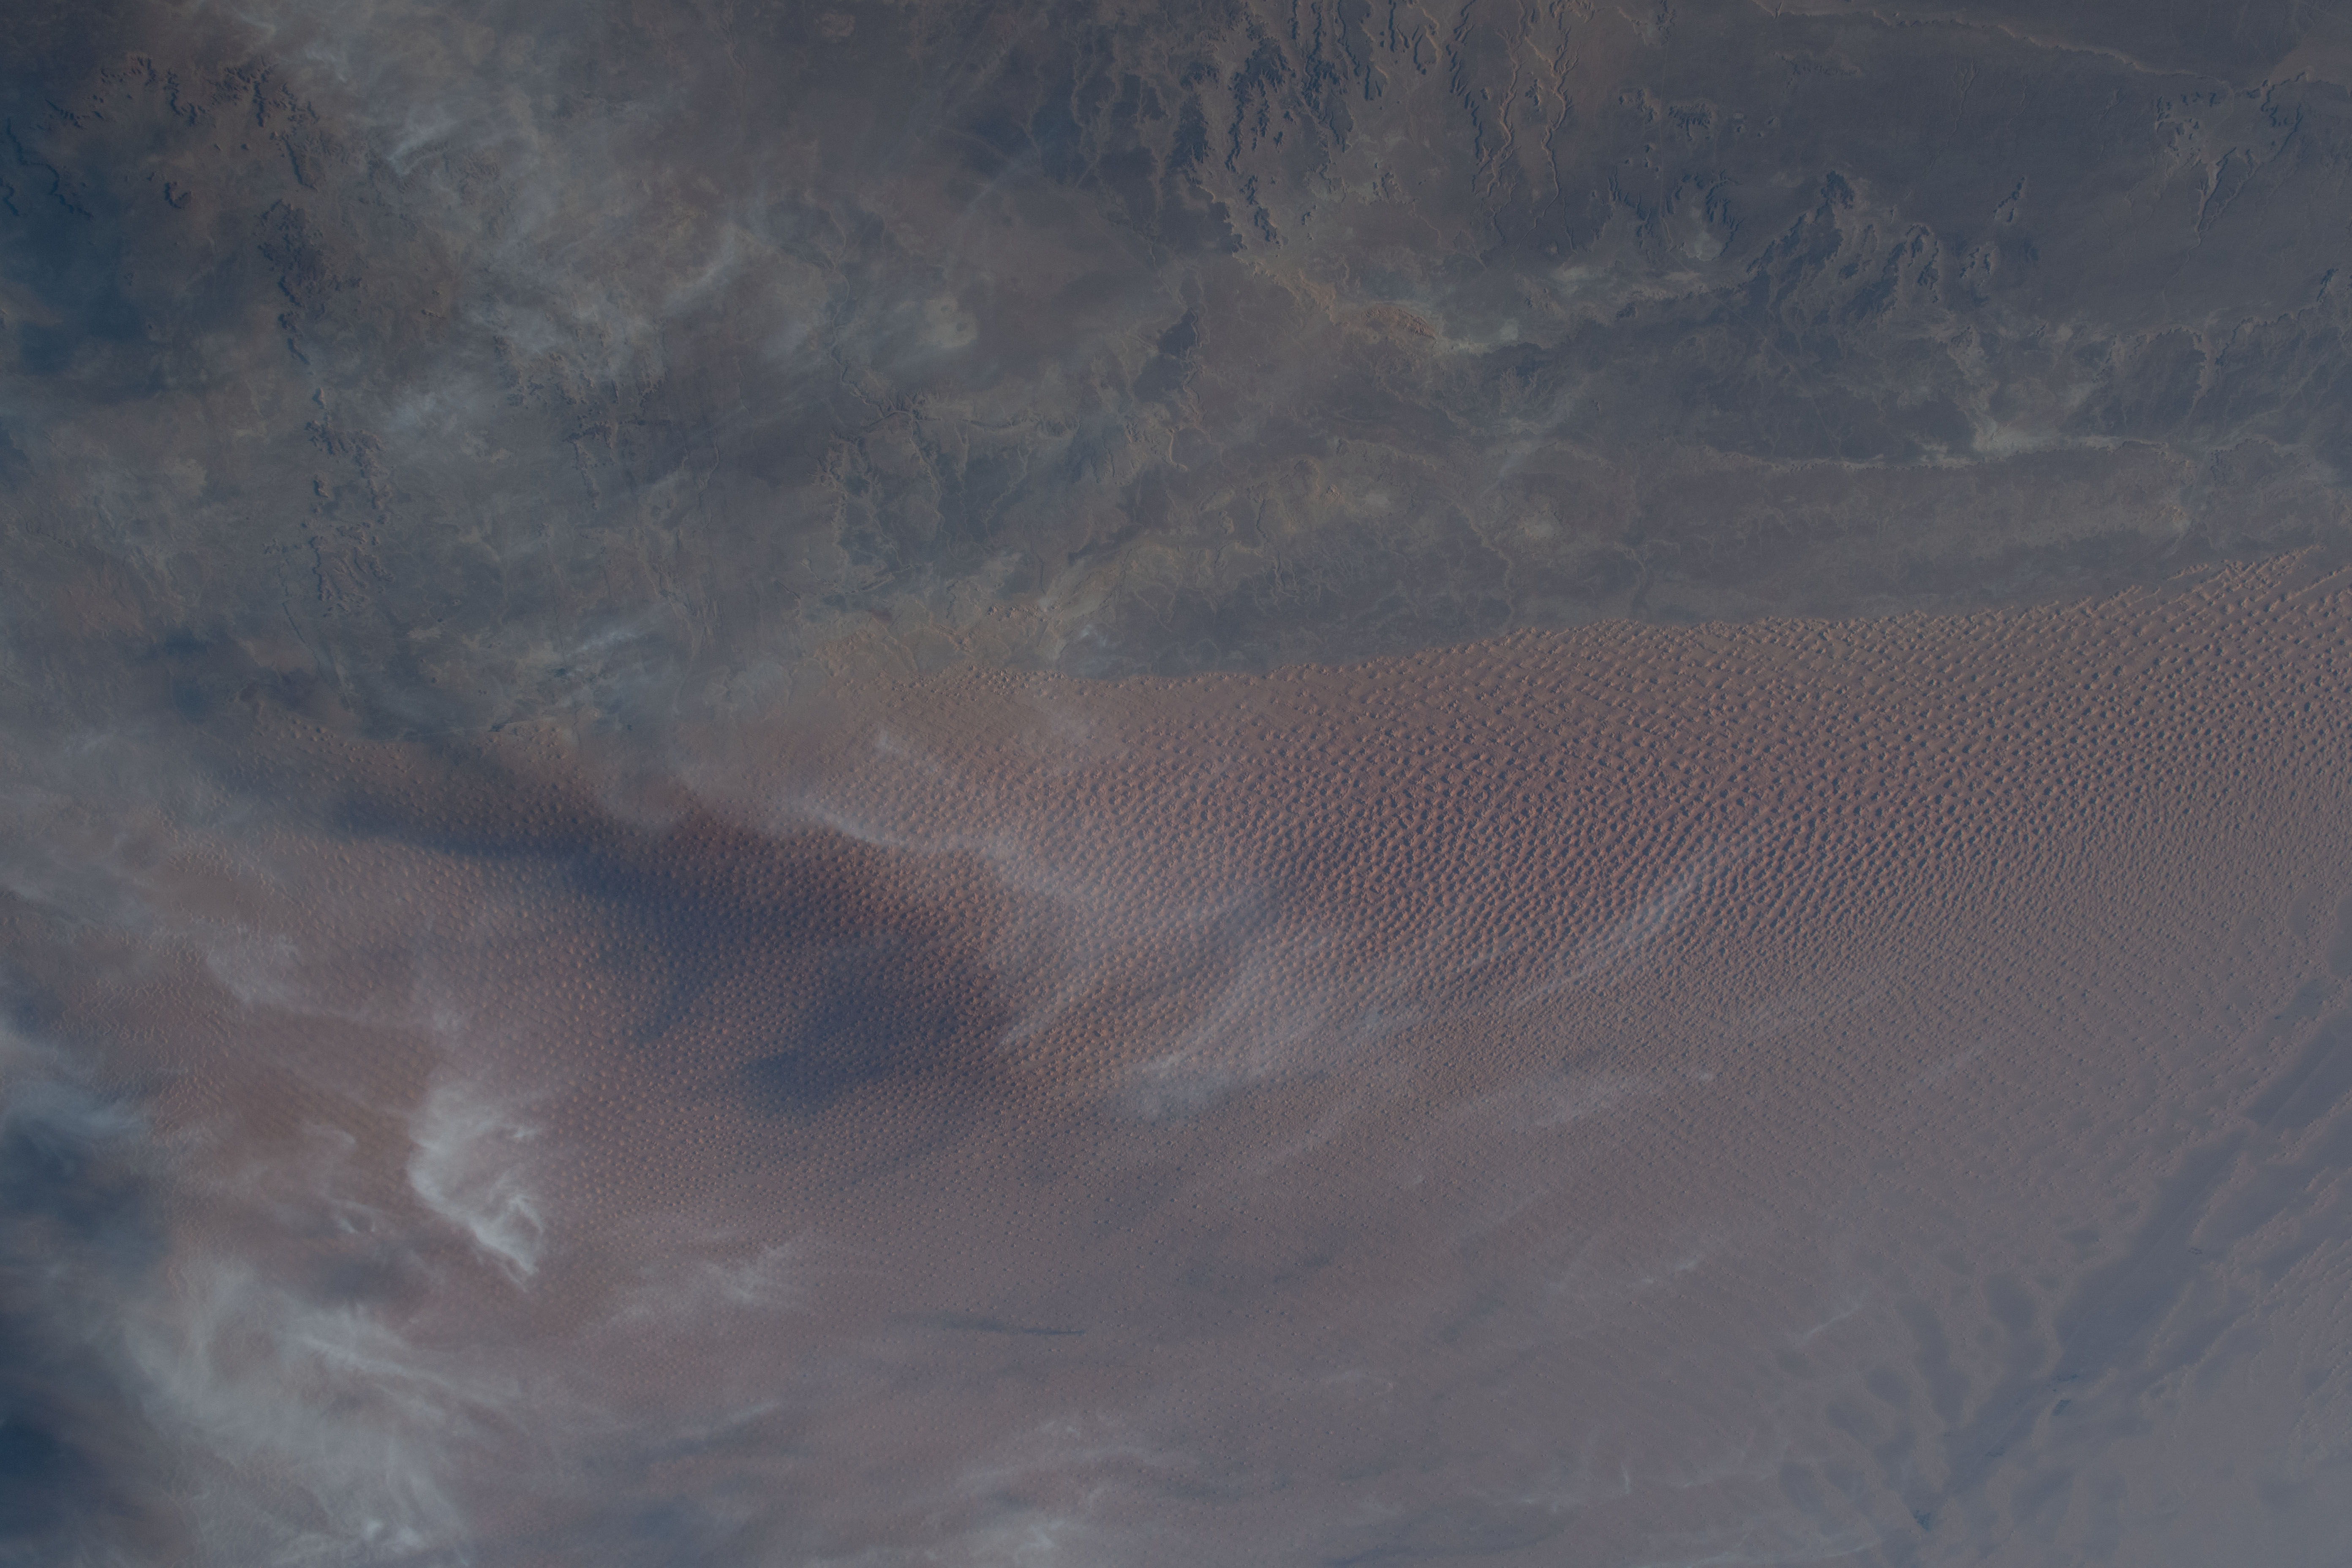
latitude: 30.0
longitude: 8.5
